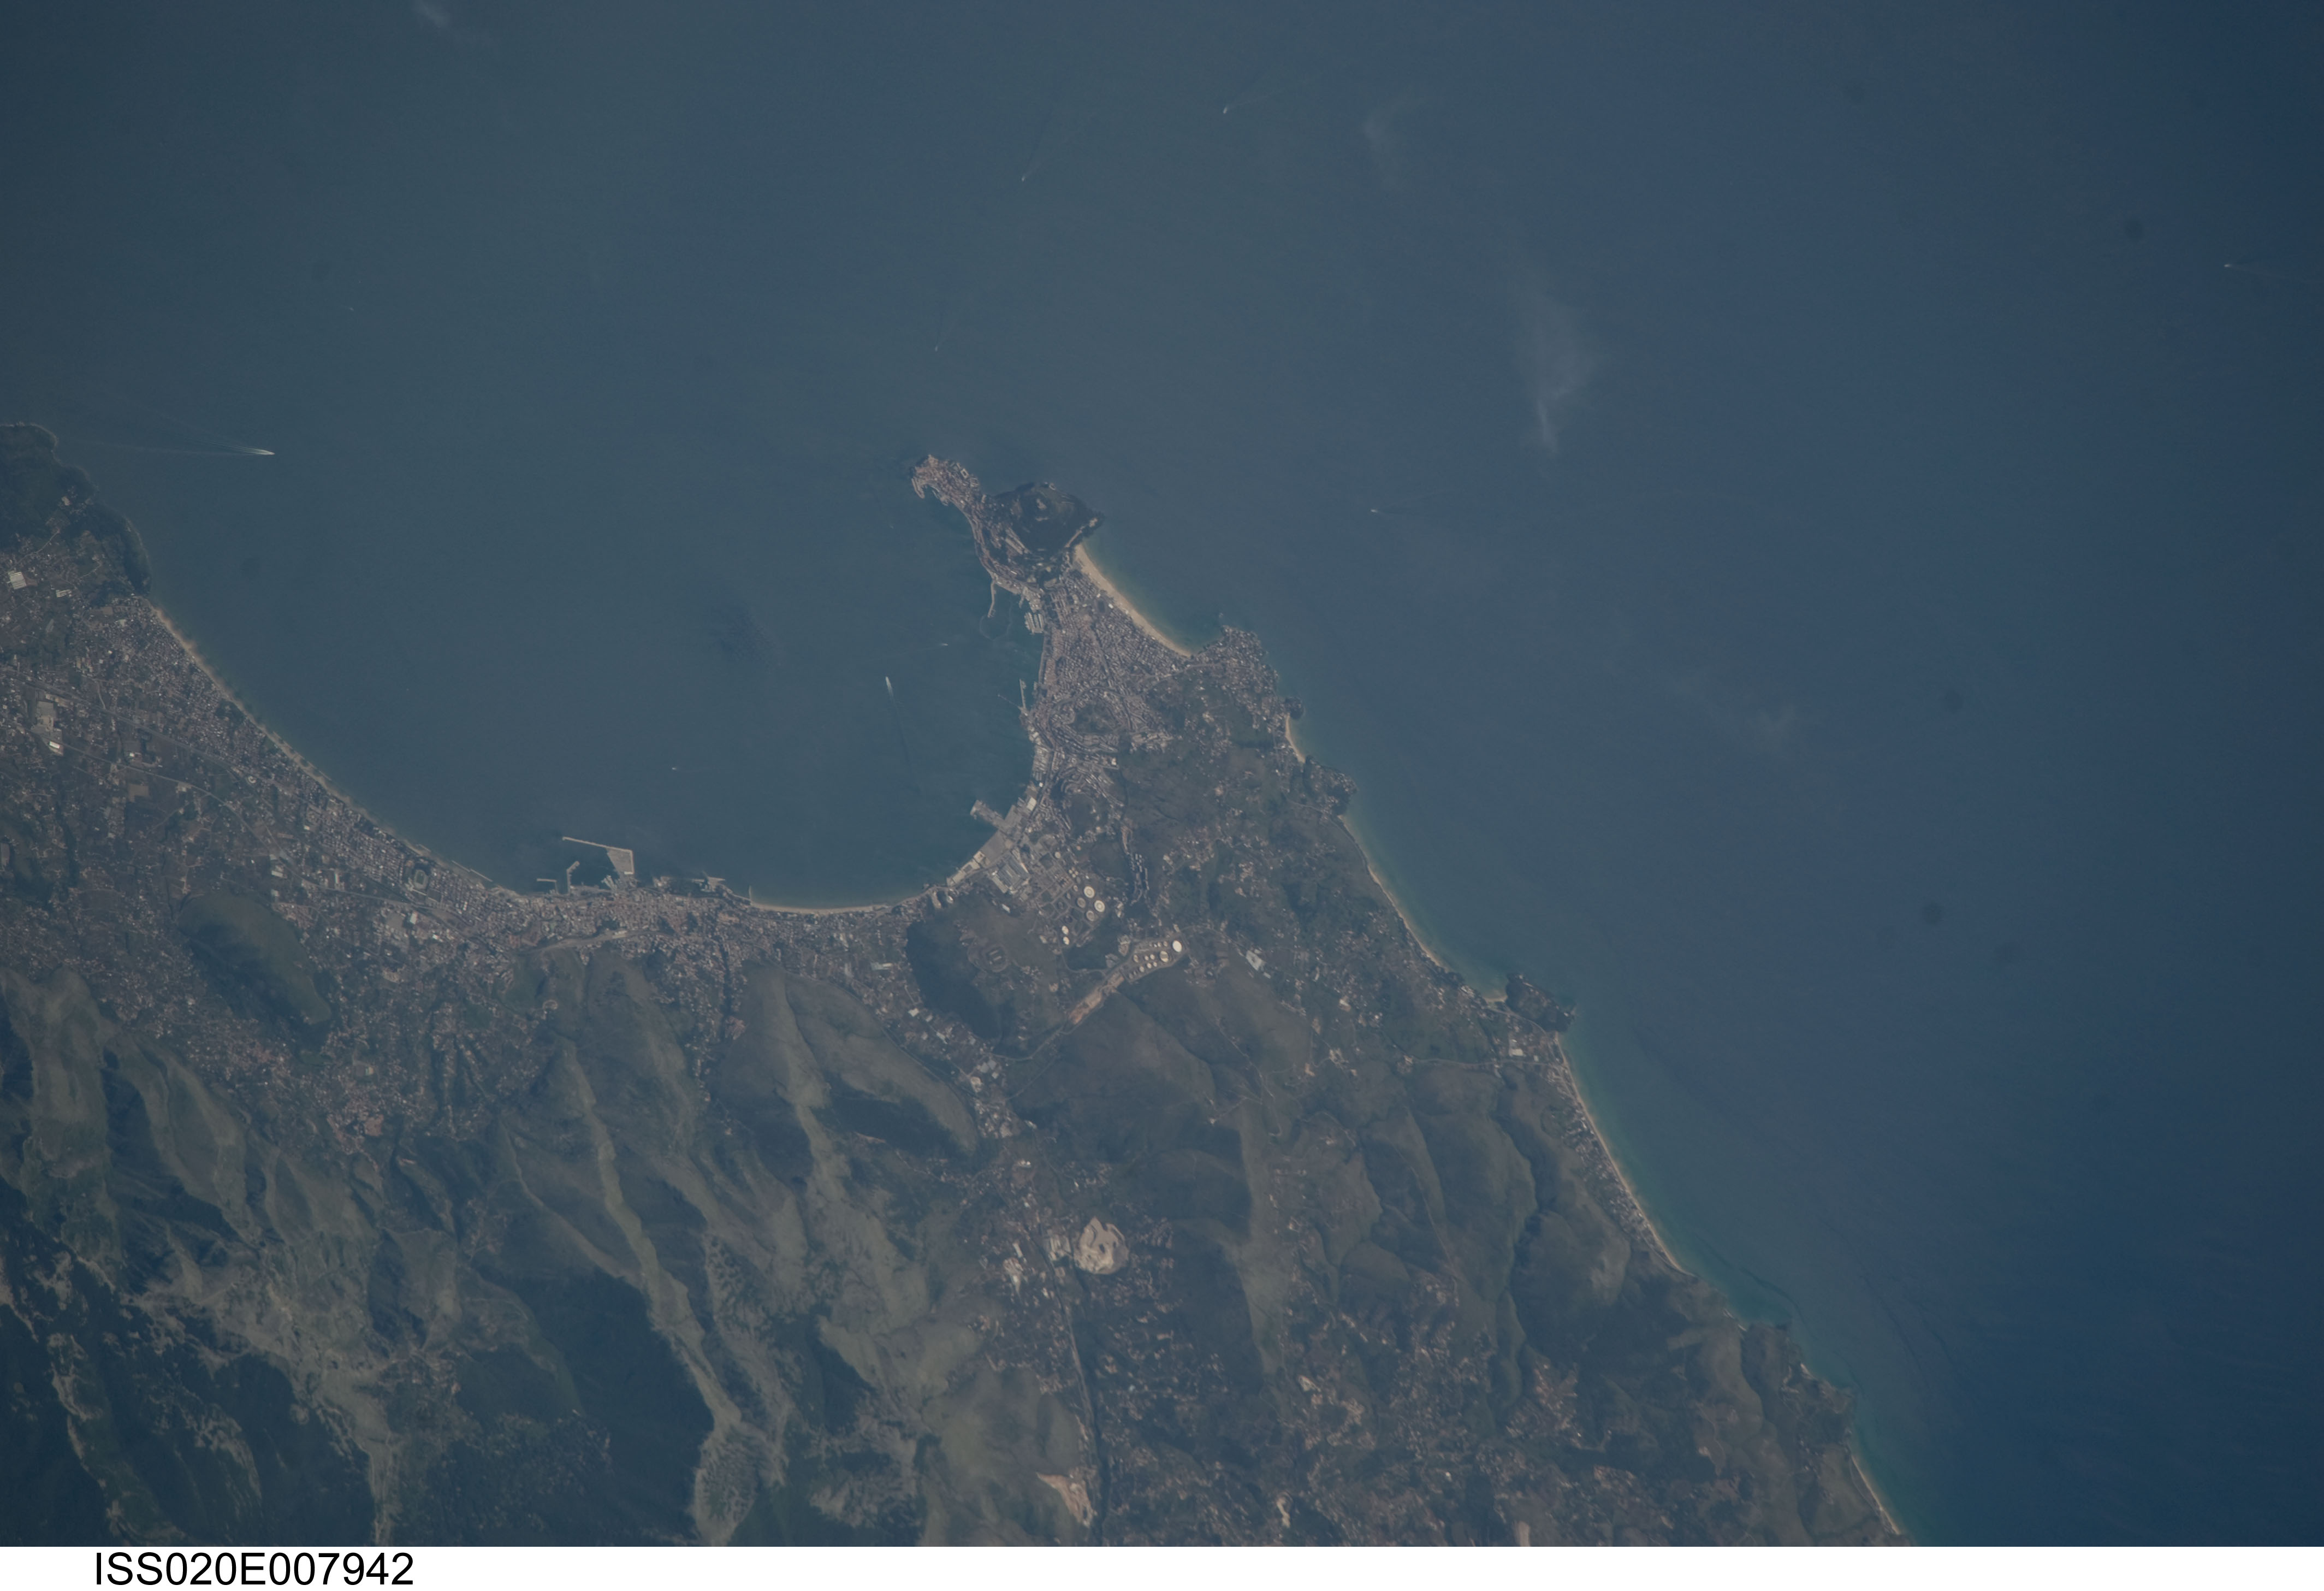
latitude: 41.2
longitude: 13.6
